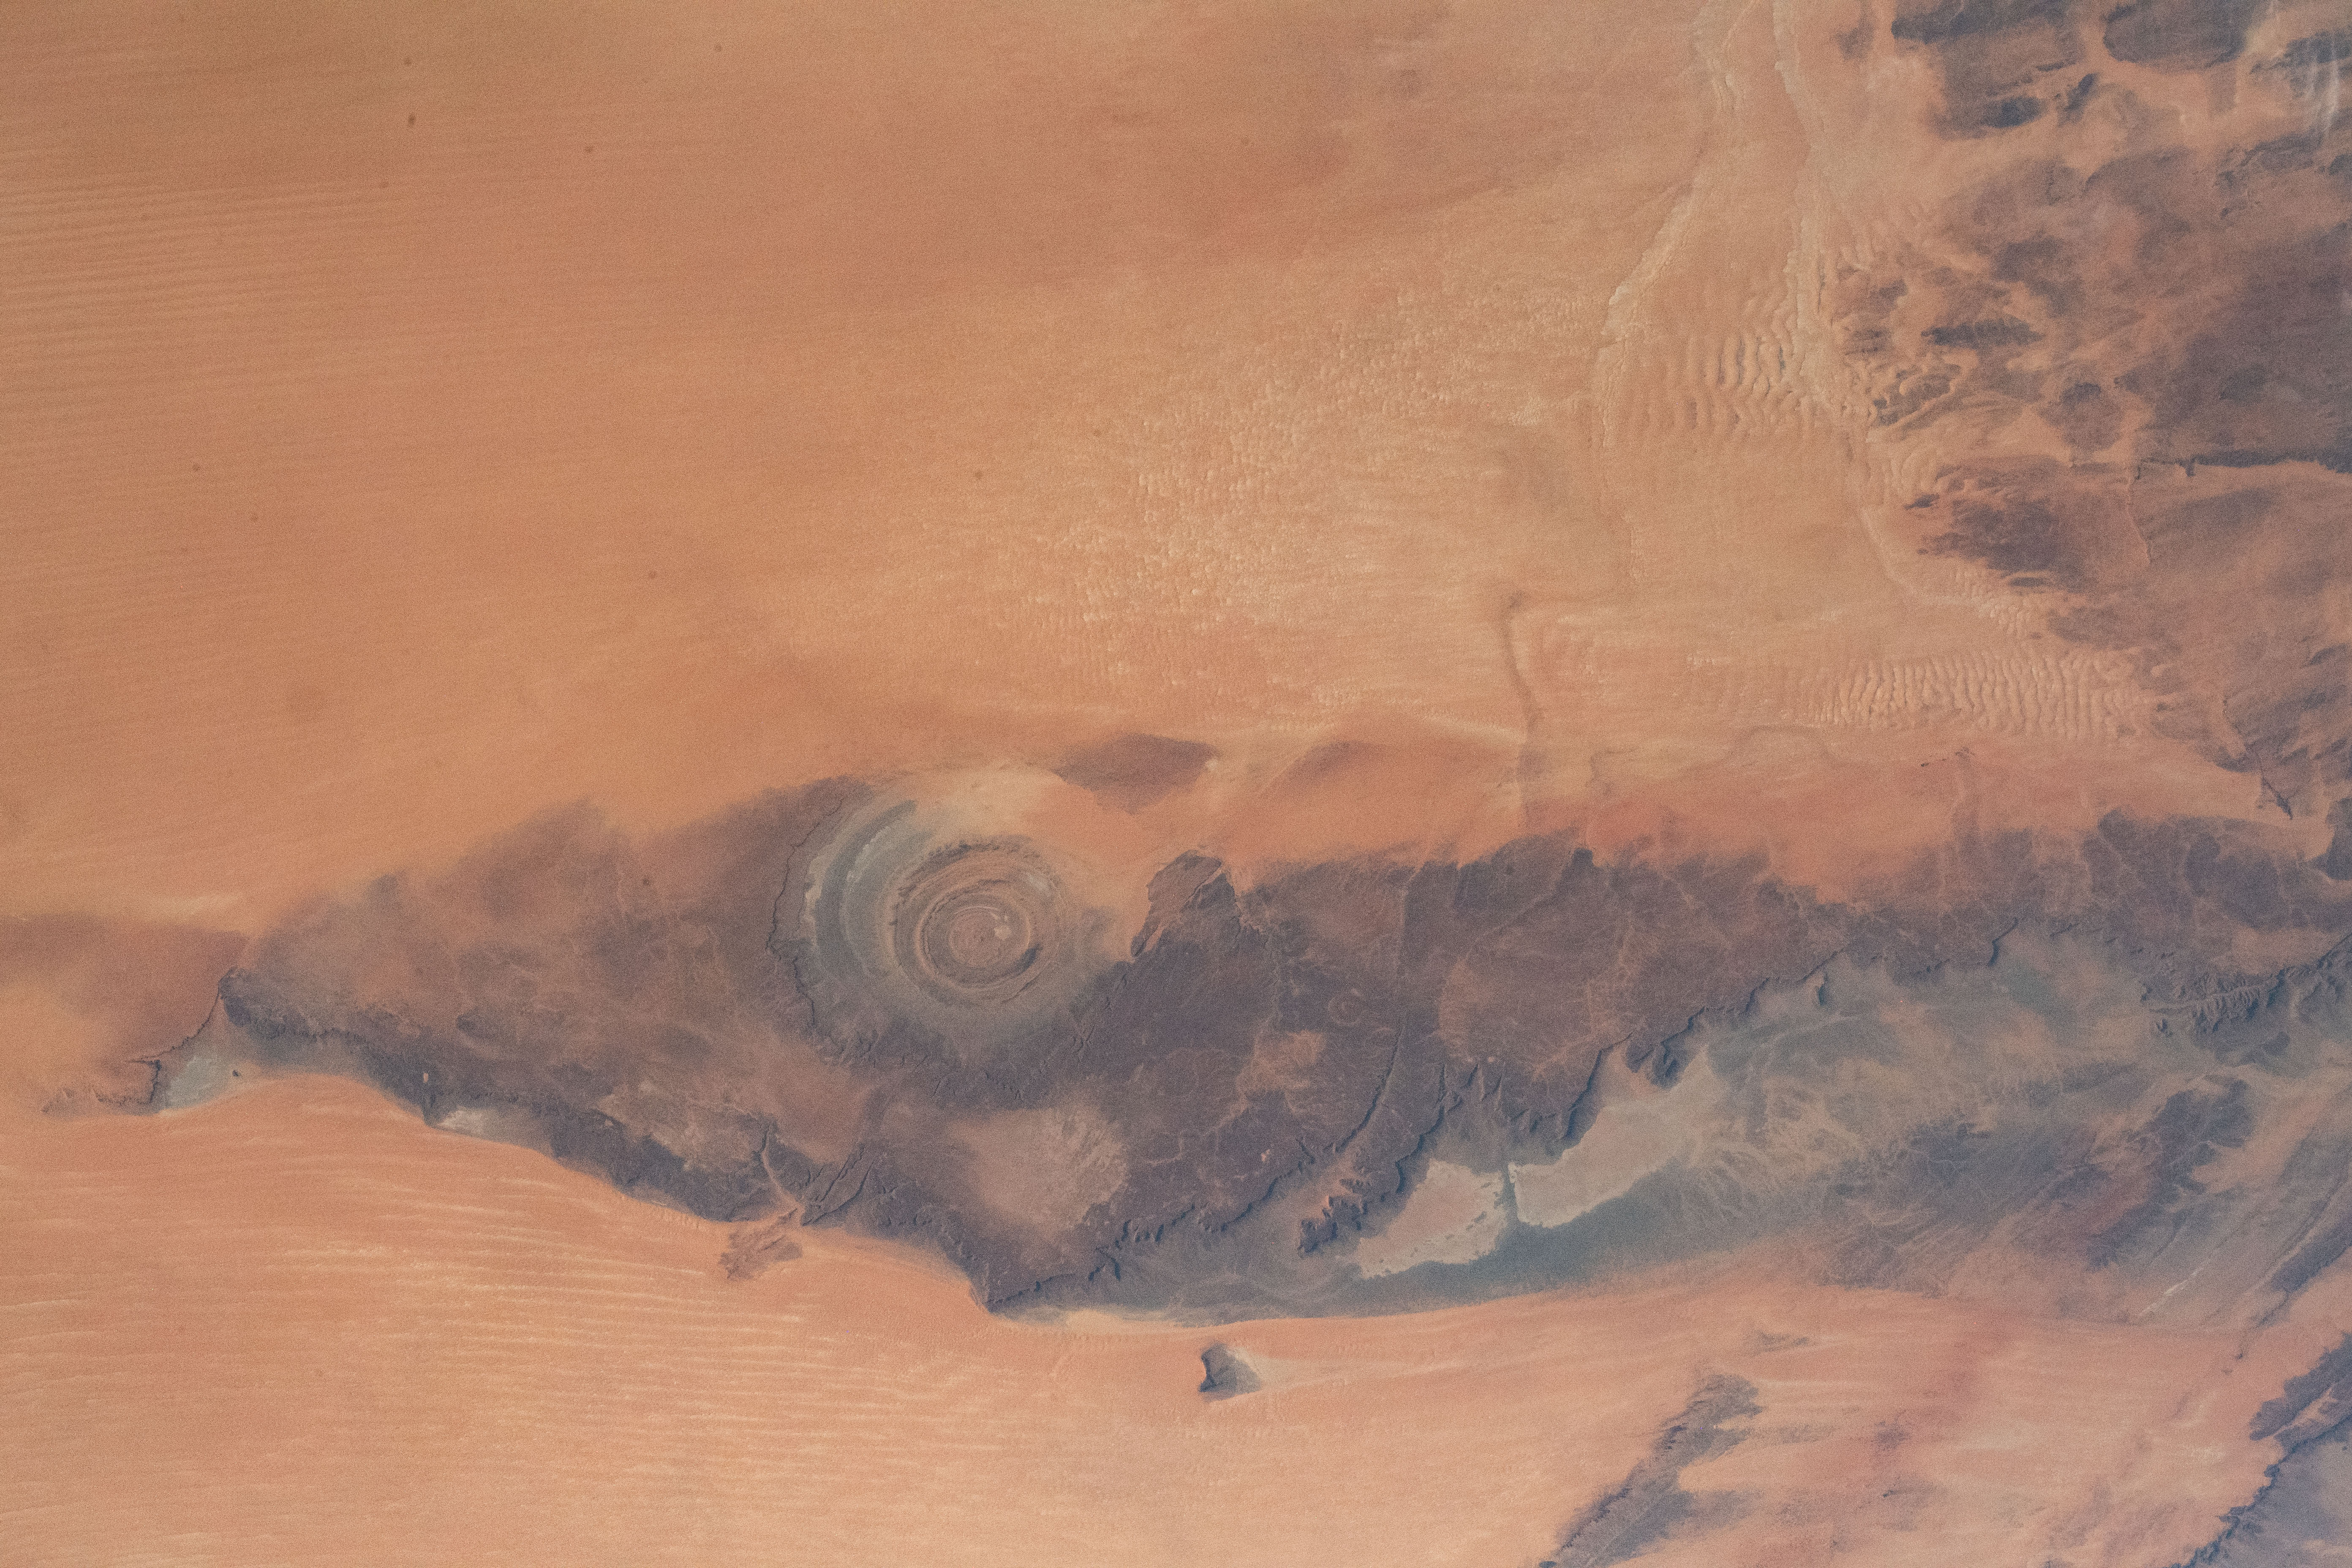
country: MAURITANIA
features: JRAIF,DESERT,OUADANE,RICHAT STRUCTURE,MAURITANIA
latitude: 21.0
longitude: -11.5
